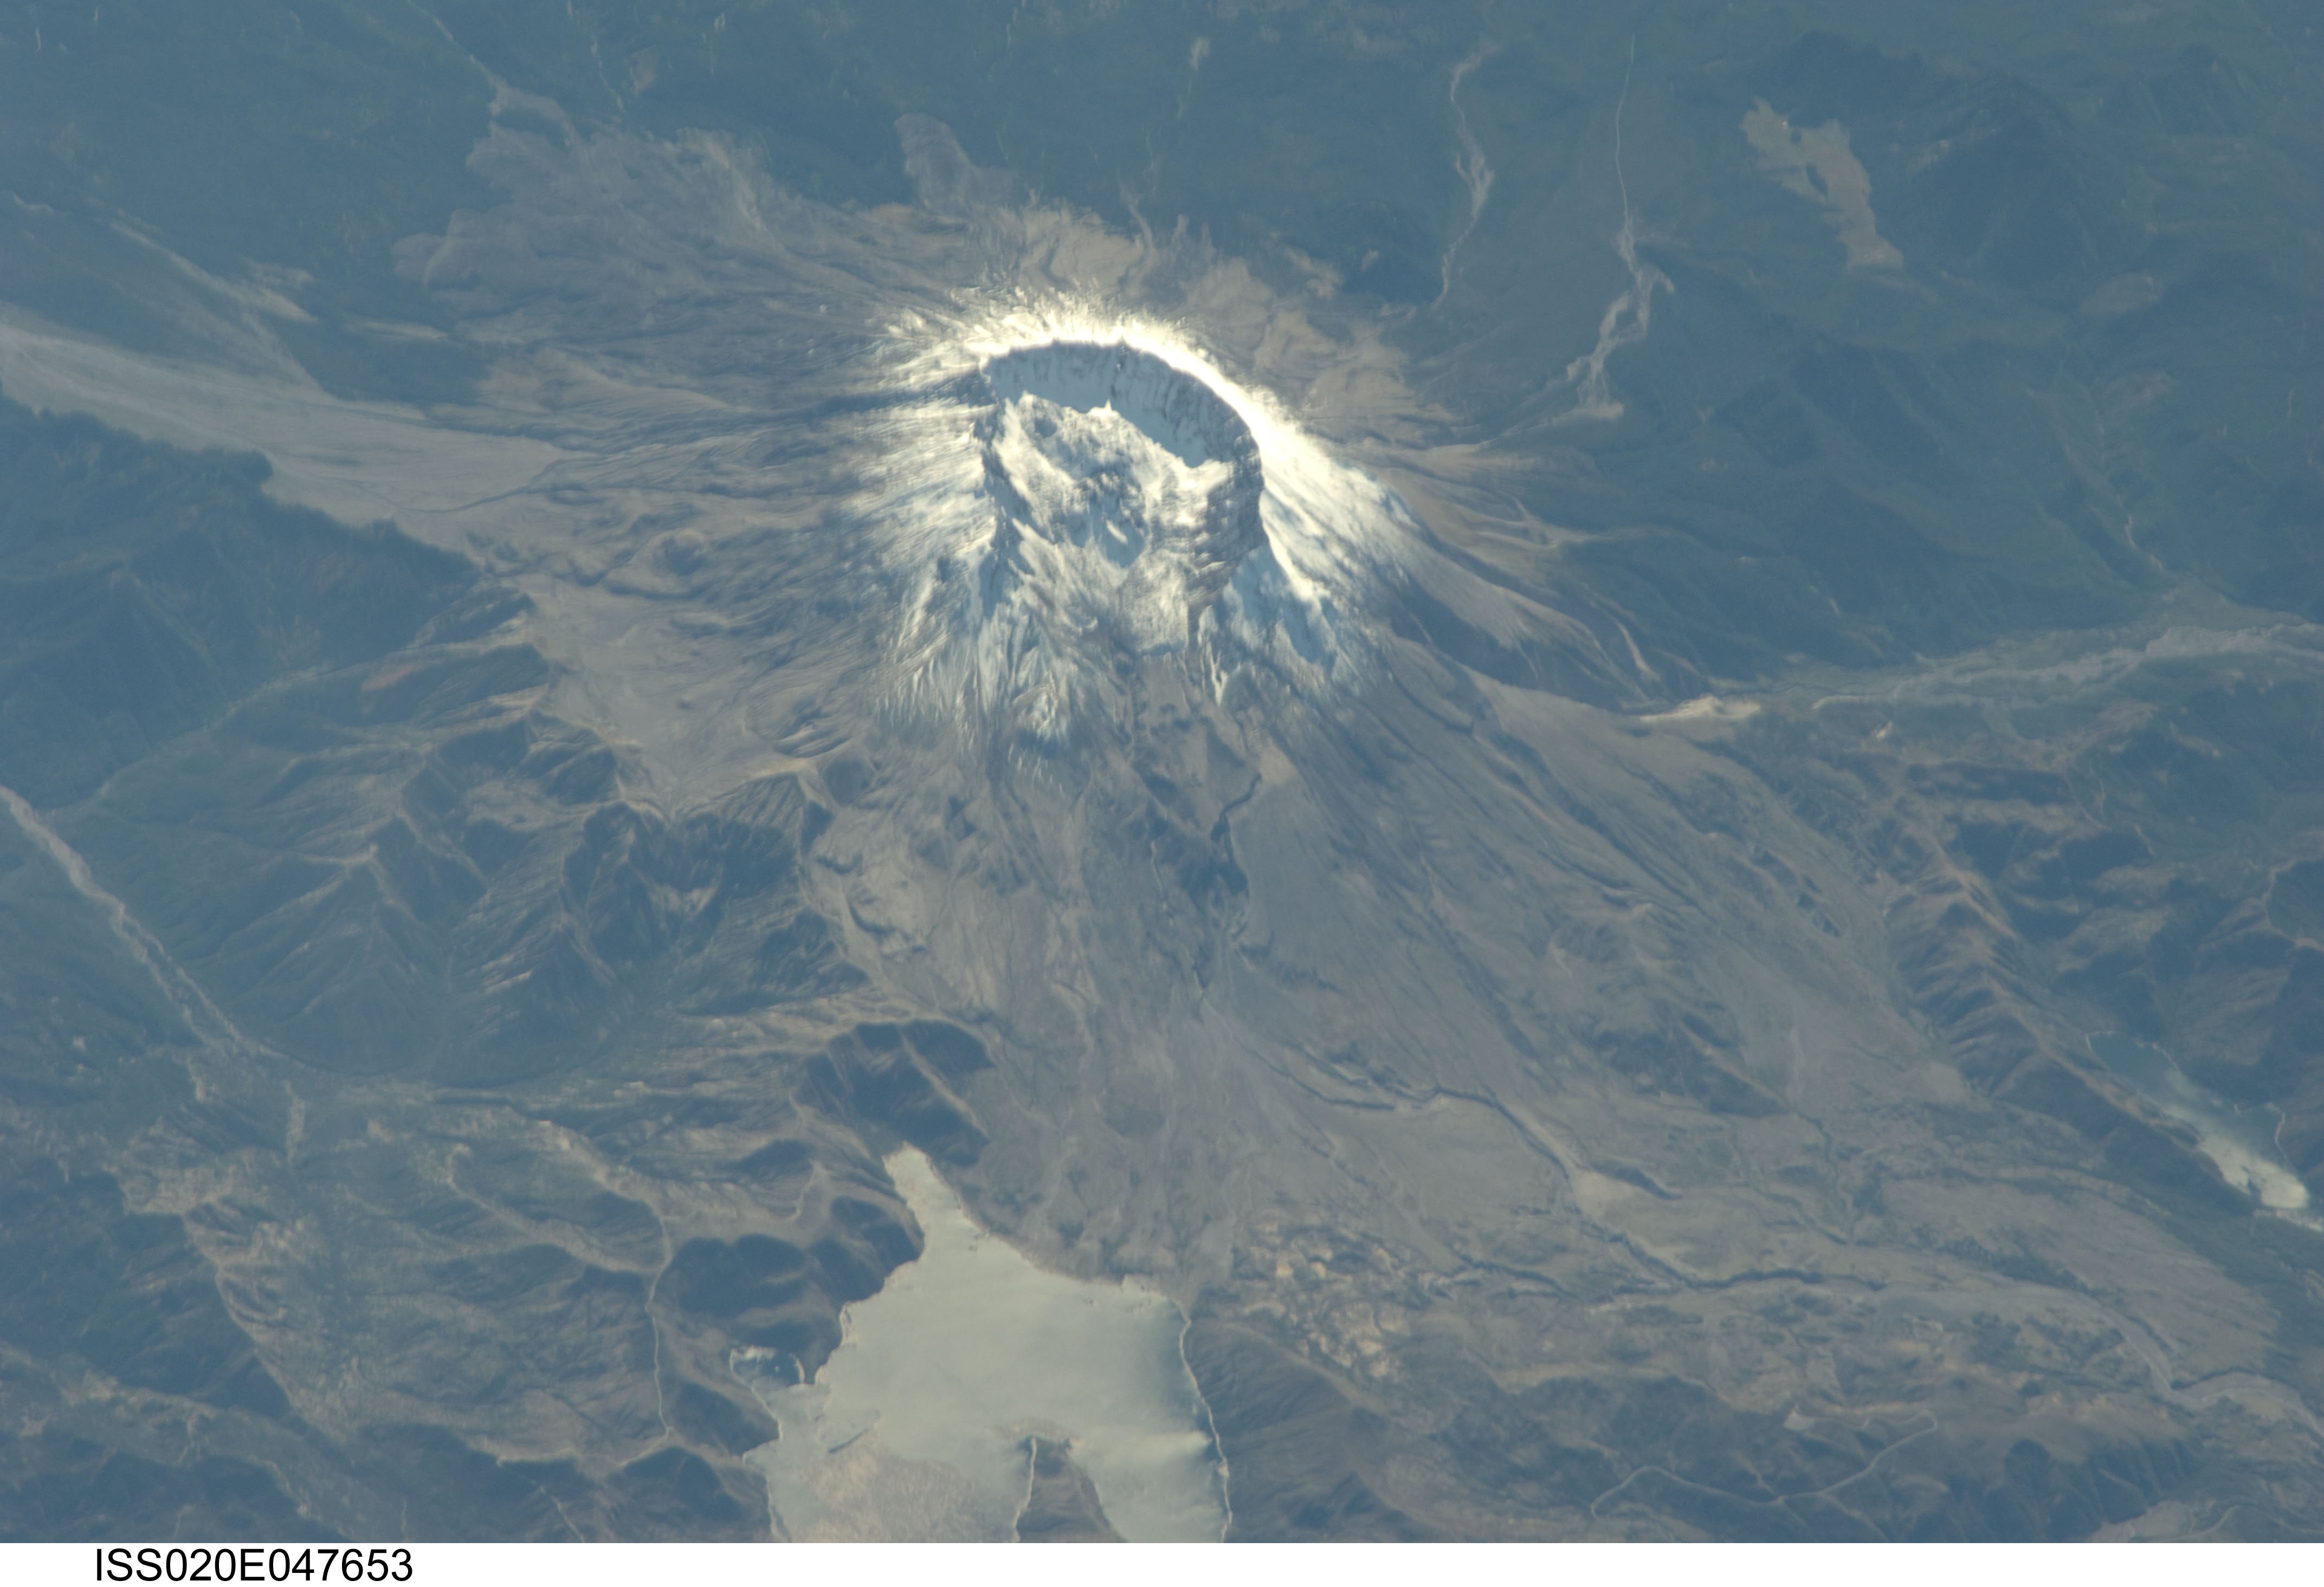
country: USA-WASHINGTON
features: MT. SAINT HELENS, SPIRIT L., PUMICE PLAIN
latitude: 46.2
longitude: -122.2
